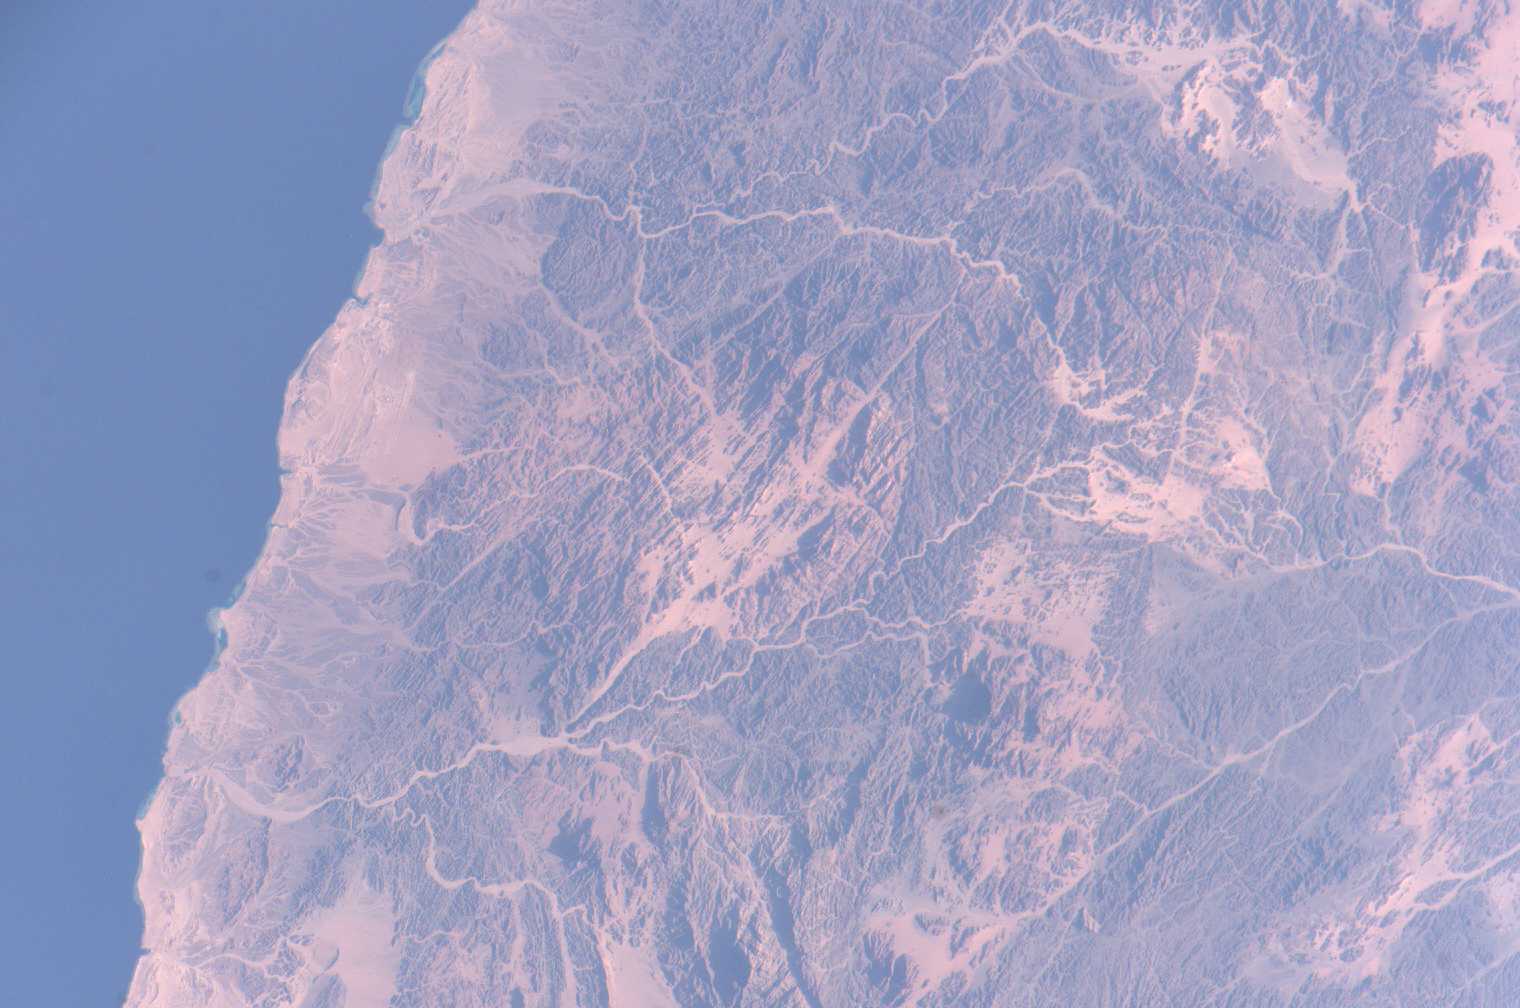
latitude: 25.5
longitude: 34.5
